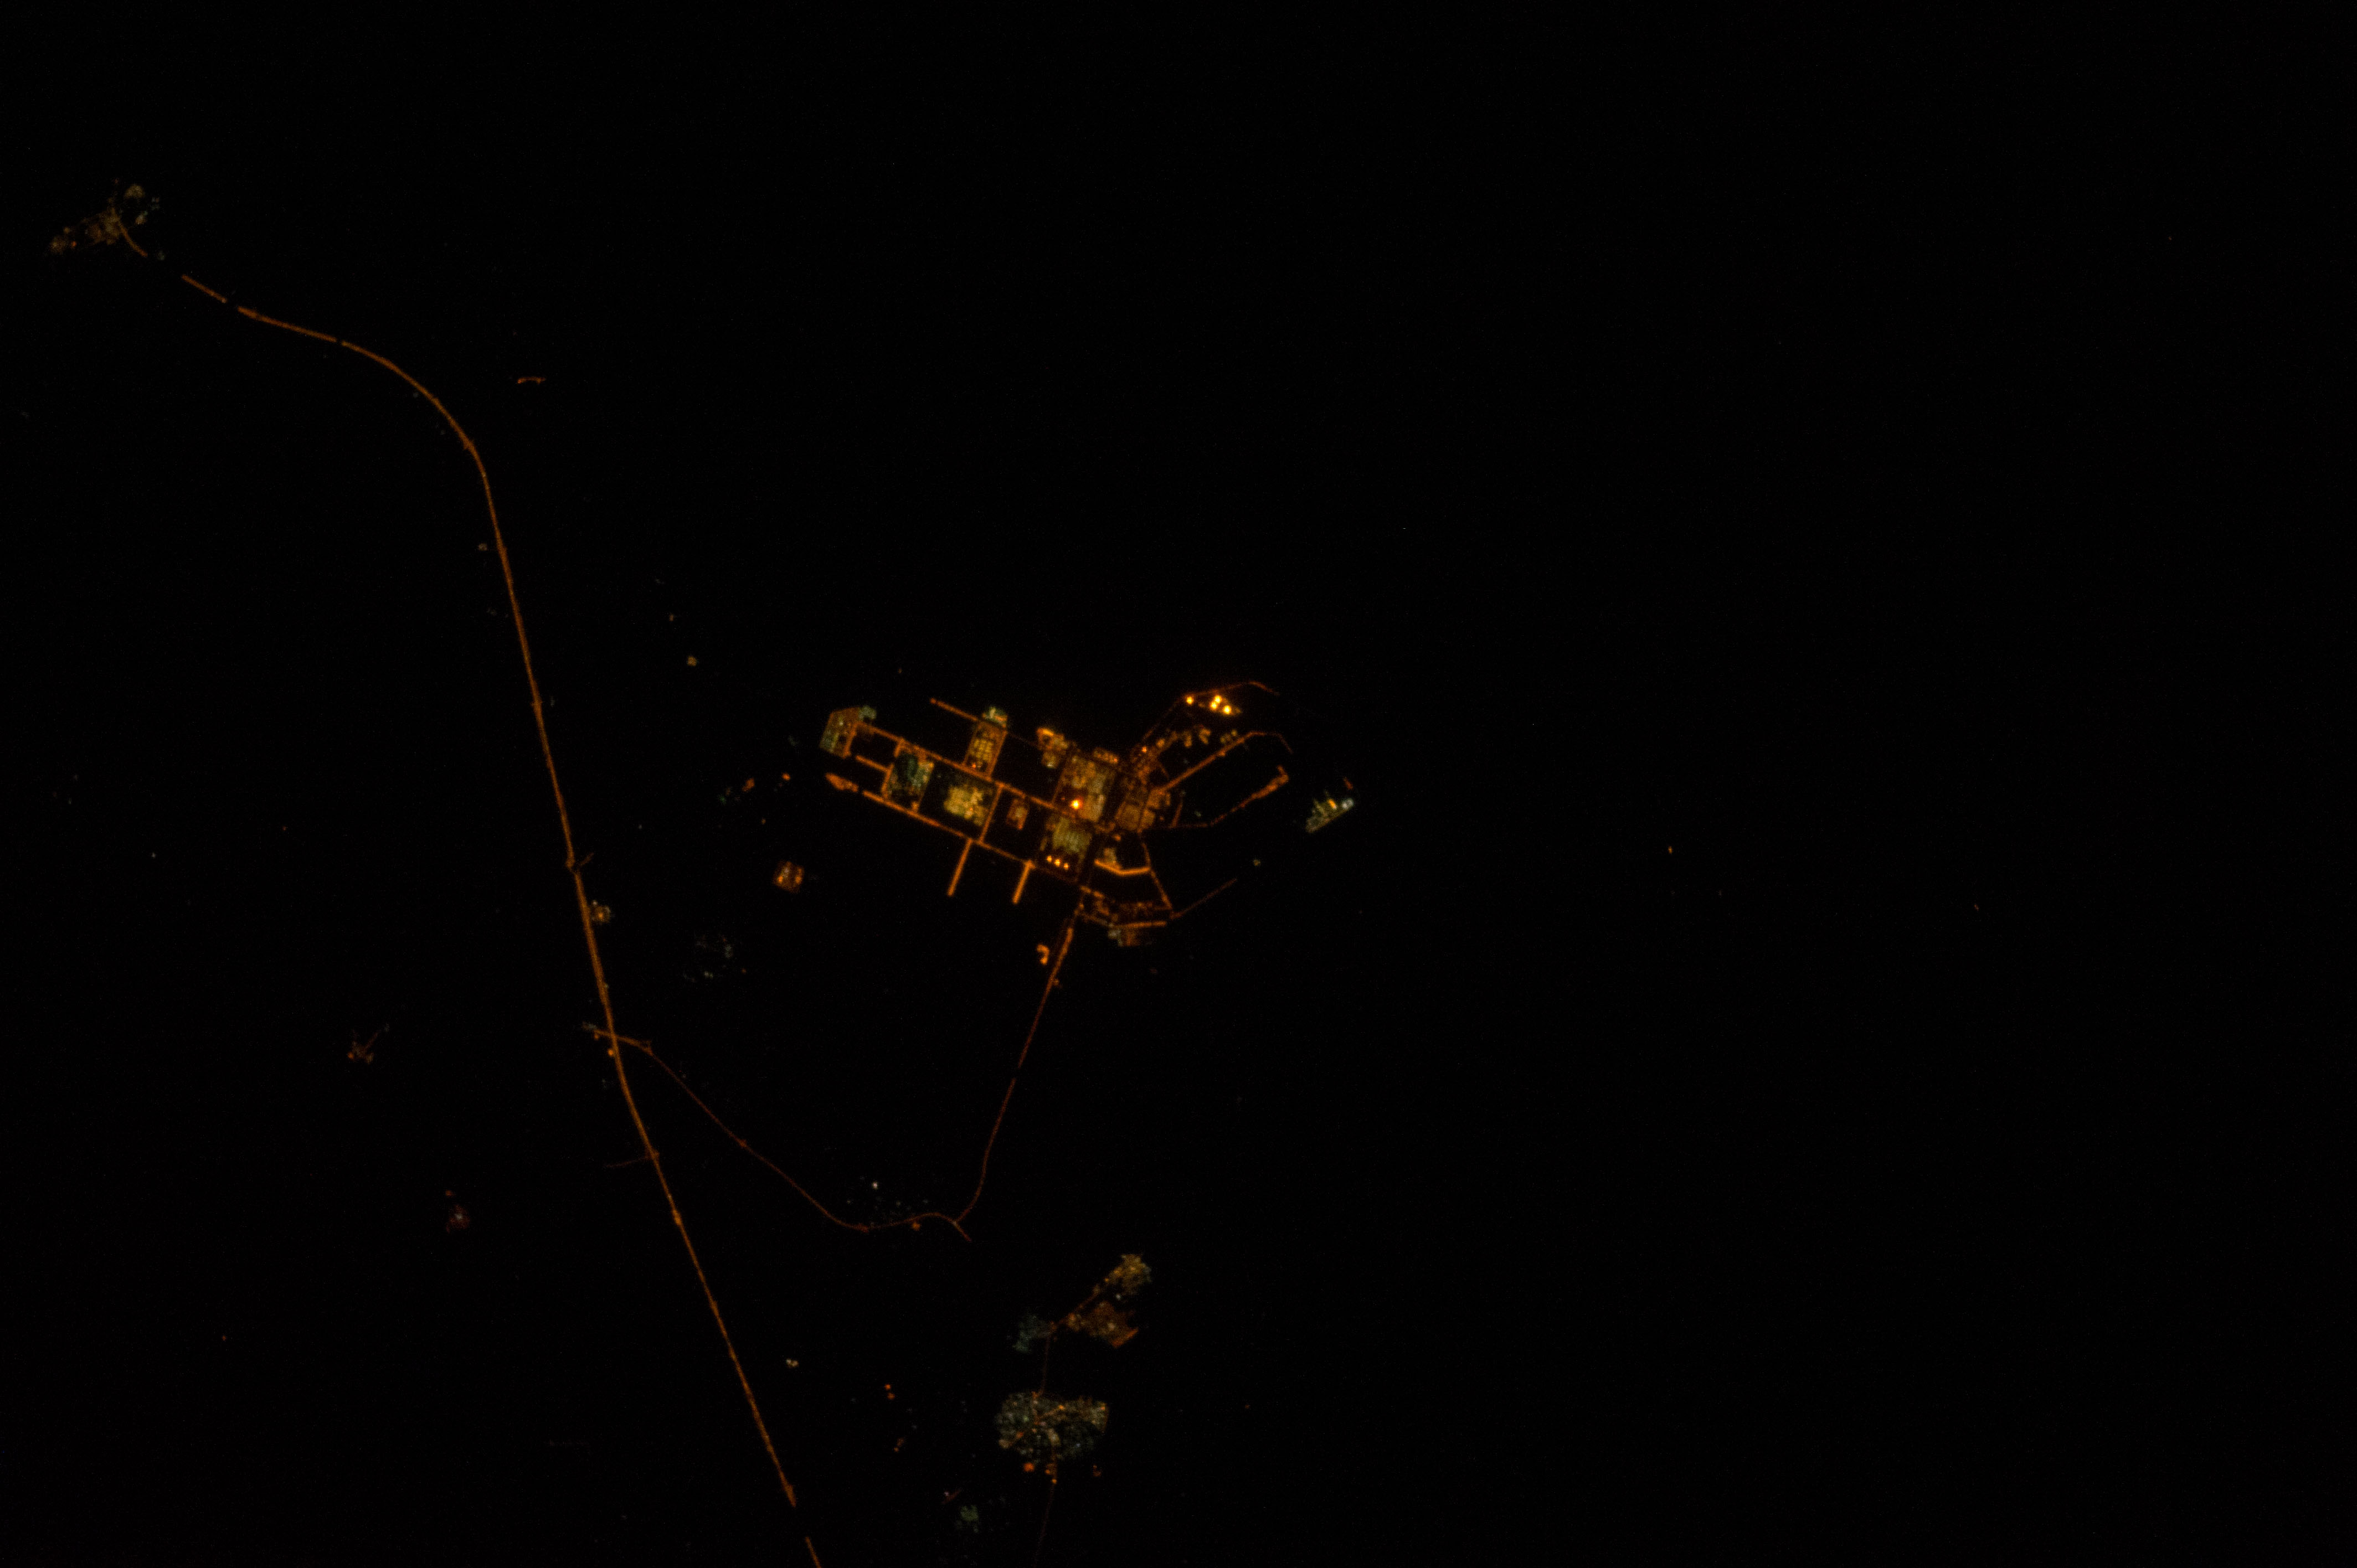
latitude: 26.1
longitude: 51.0
